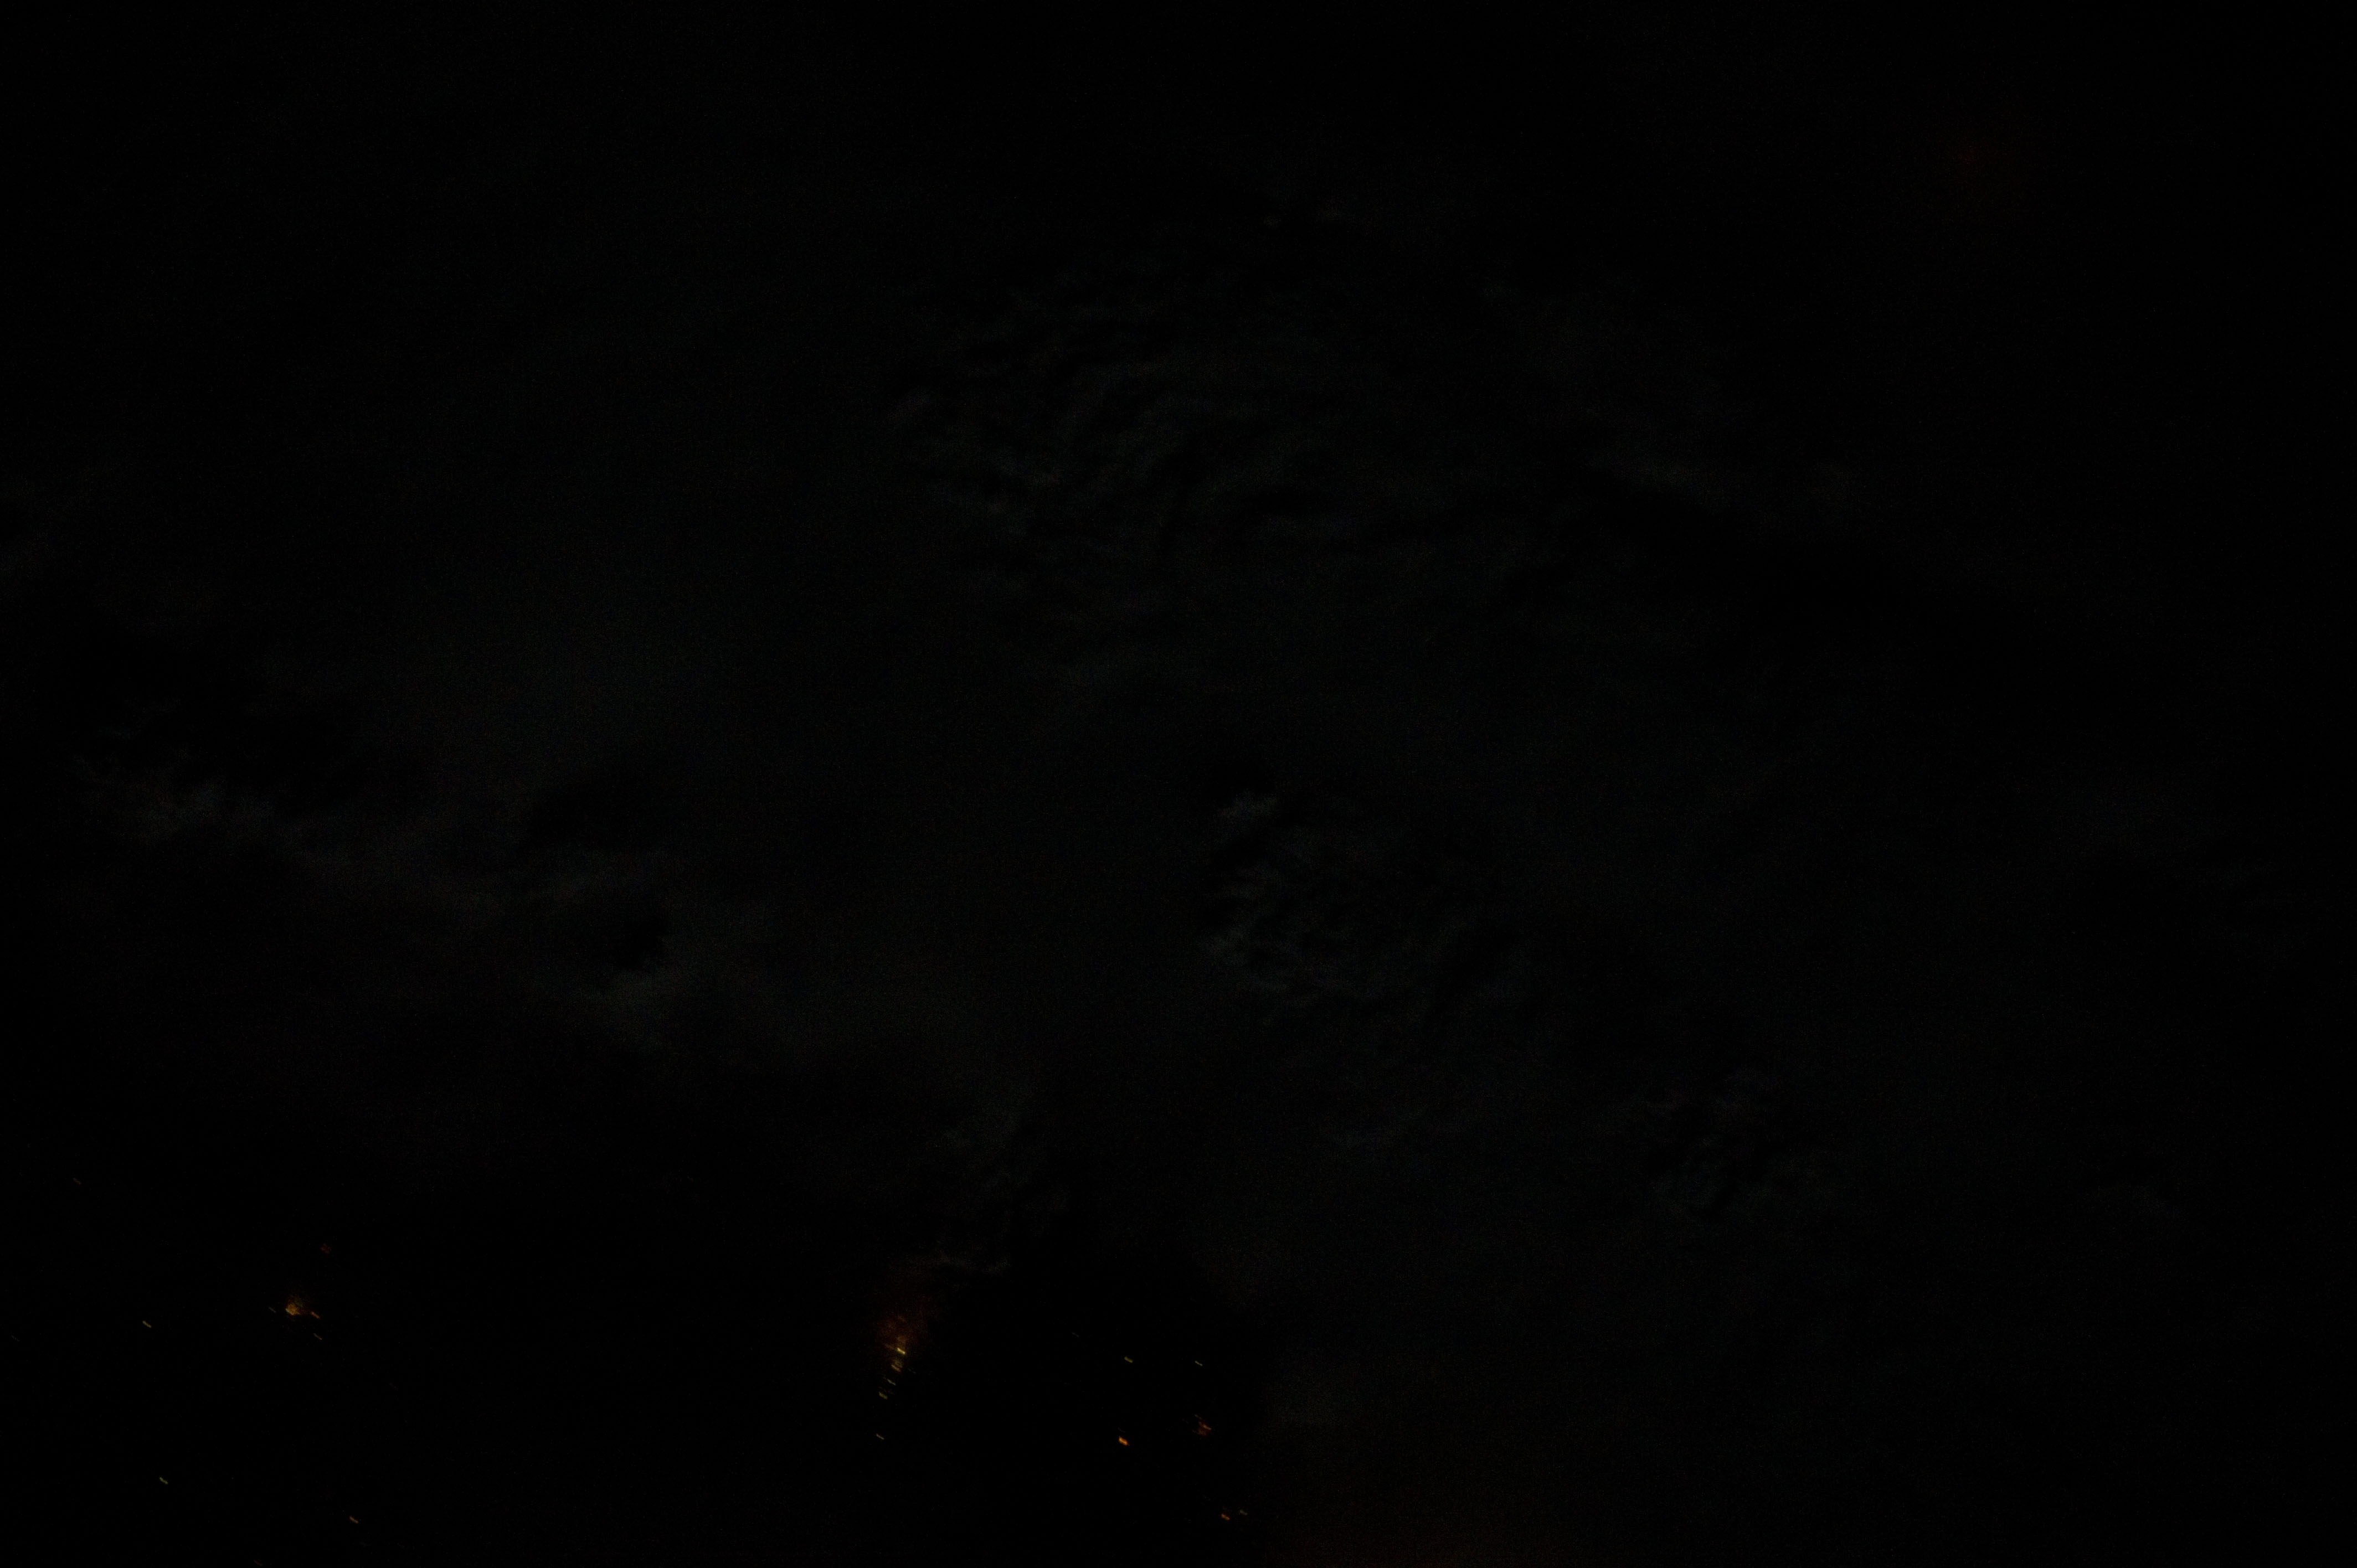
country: USA-OKLAHOMA
